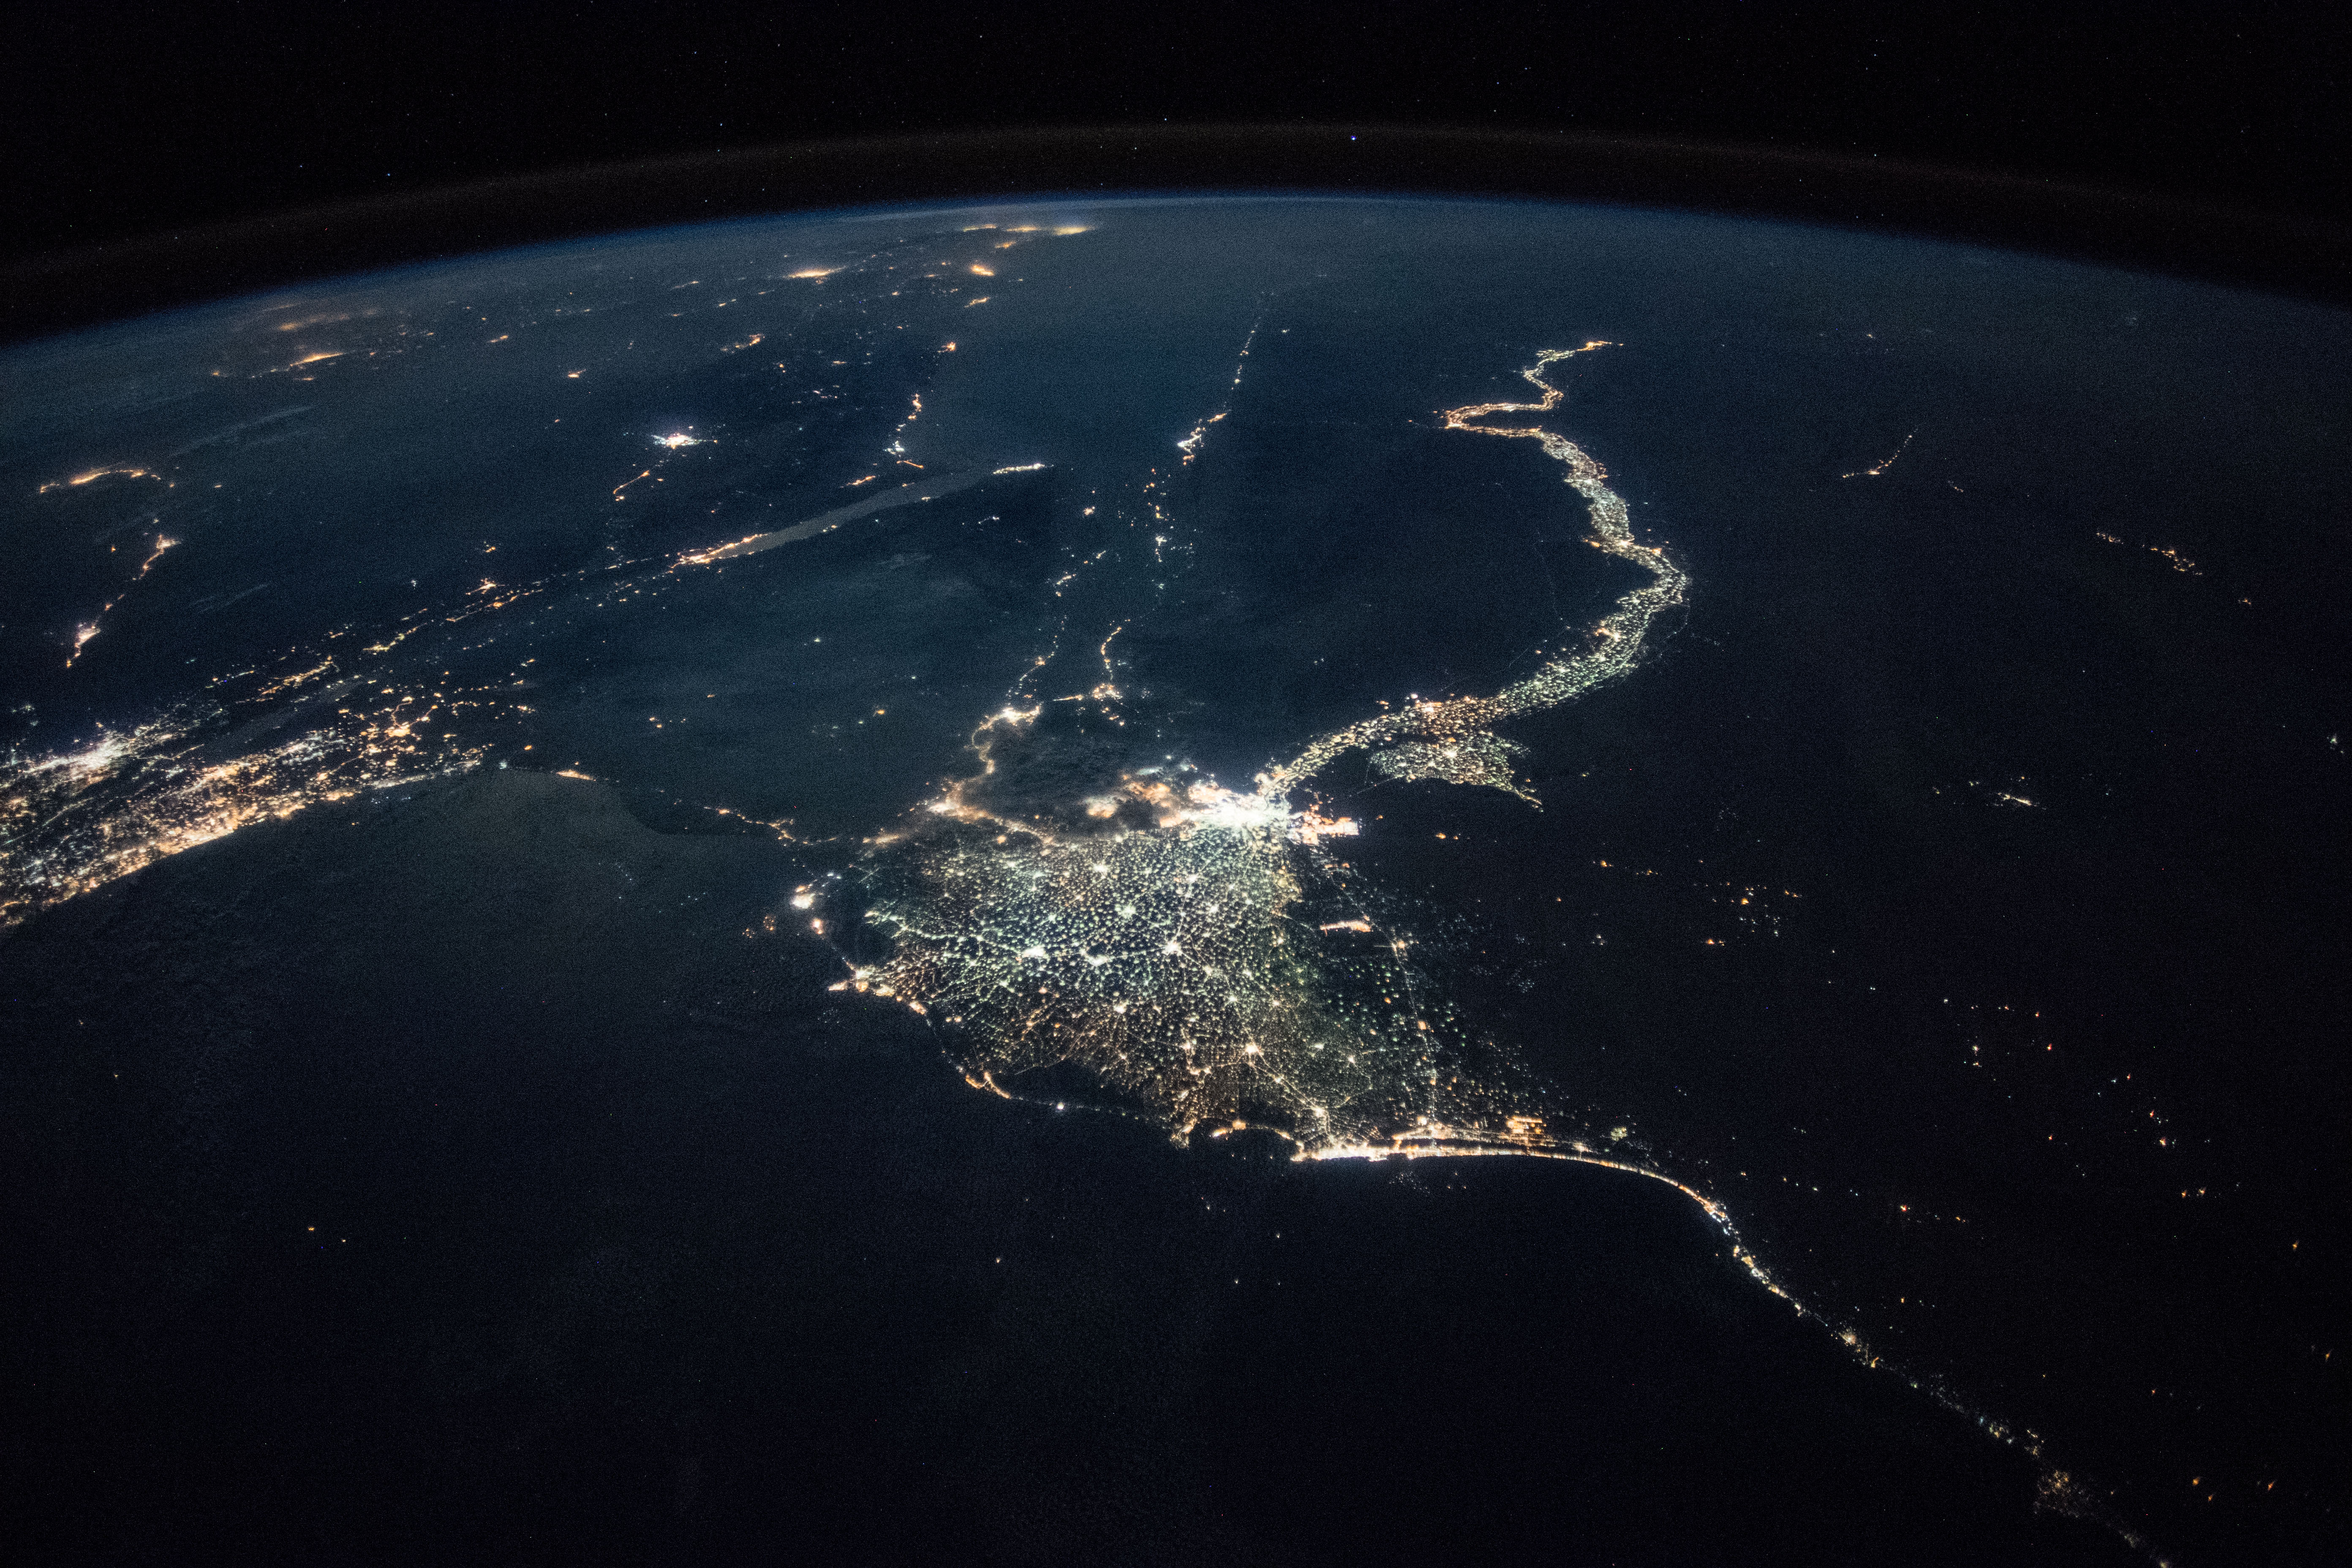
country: EGYPT
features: CAIRO CITY, GULF OF SUEZ, GULF OF AQABA, NEGEV DESERT, SUEZ CITY, ISMAILIA CITY, PORT SAID CITY, NILE DELTA, FAIYUM CITY, WESTERN DESERT, NIGHT, EARTH LIMB
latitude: 30.2
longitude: 31.3
